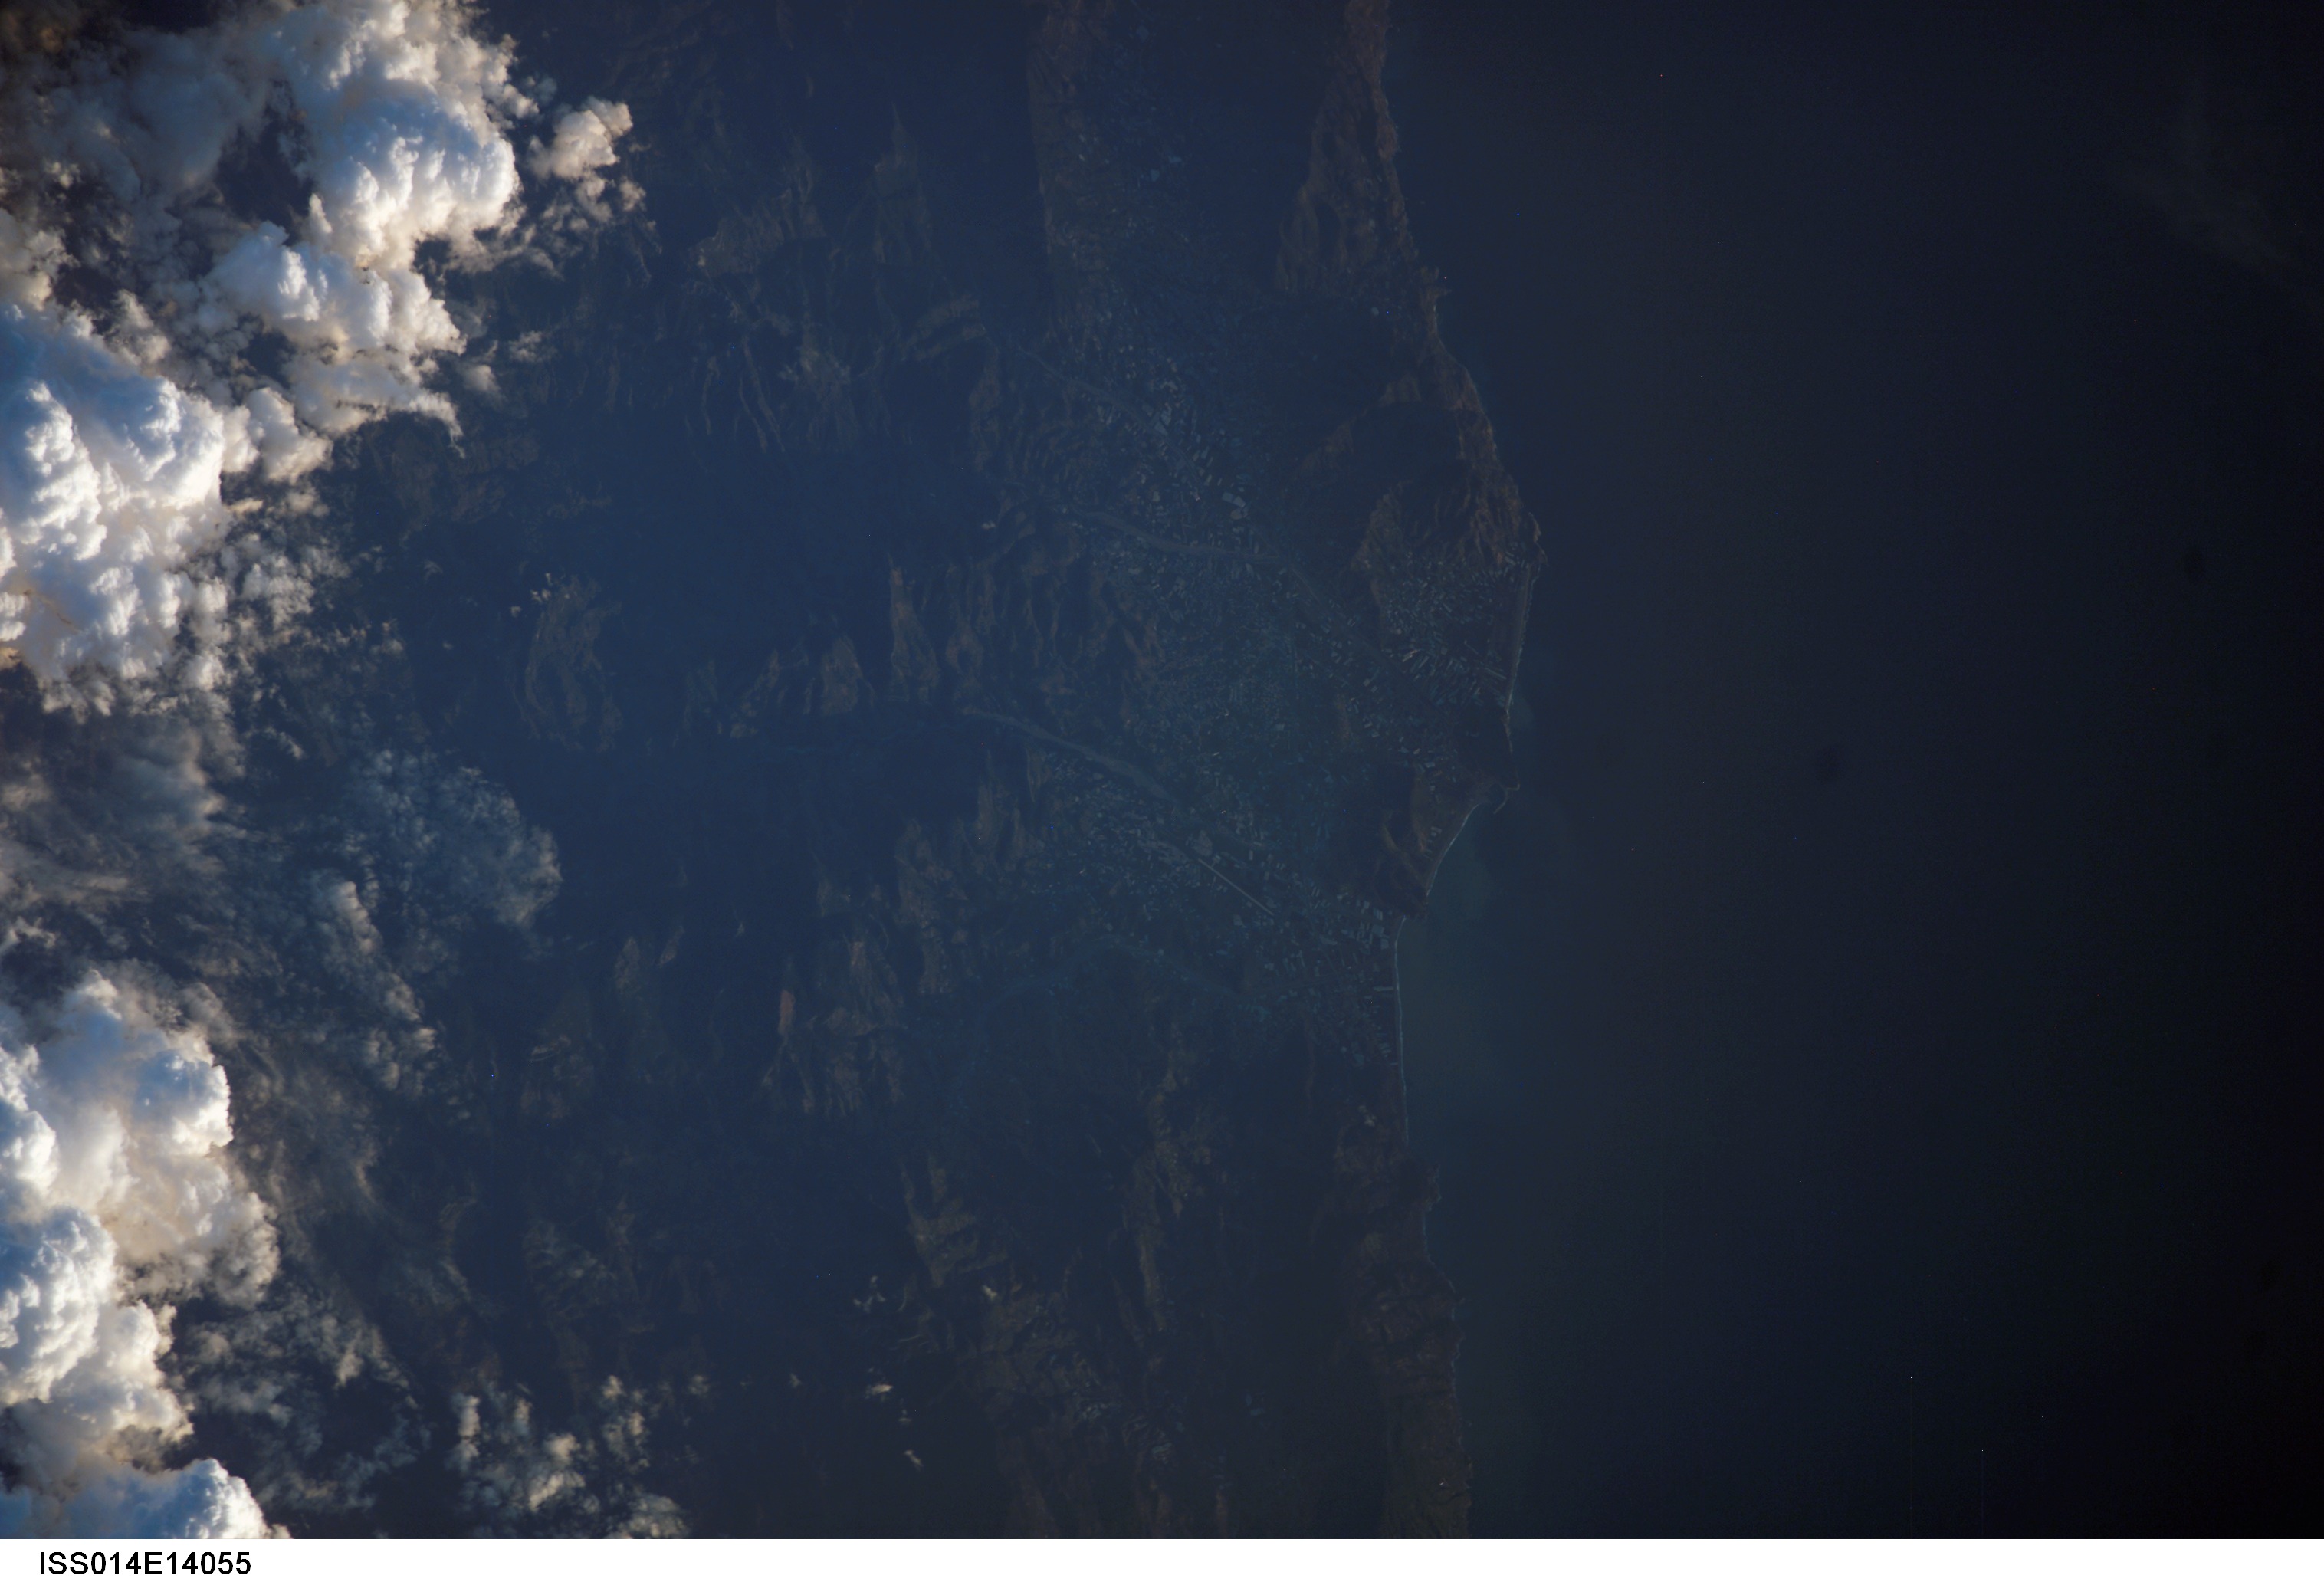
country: TURKEY
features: COAST, MTS., NW. OF GAZIPASA
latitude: 36.4
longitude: 32.5
